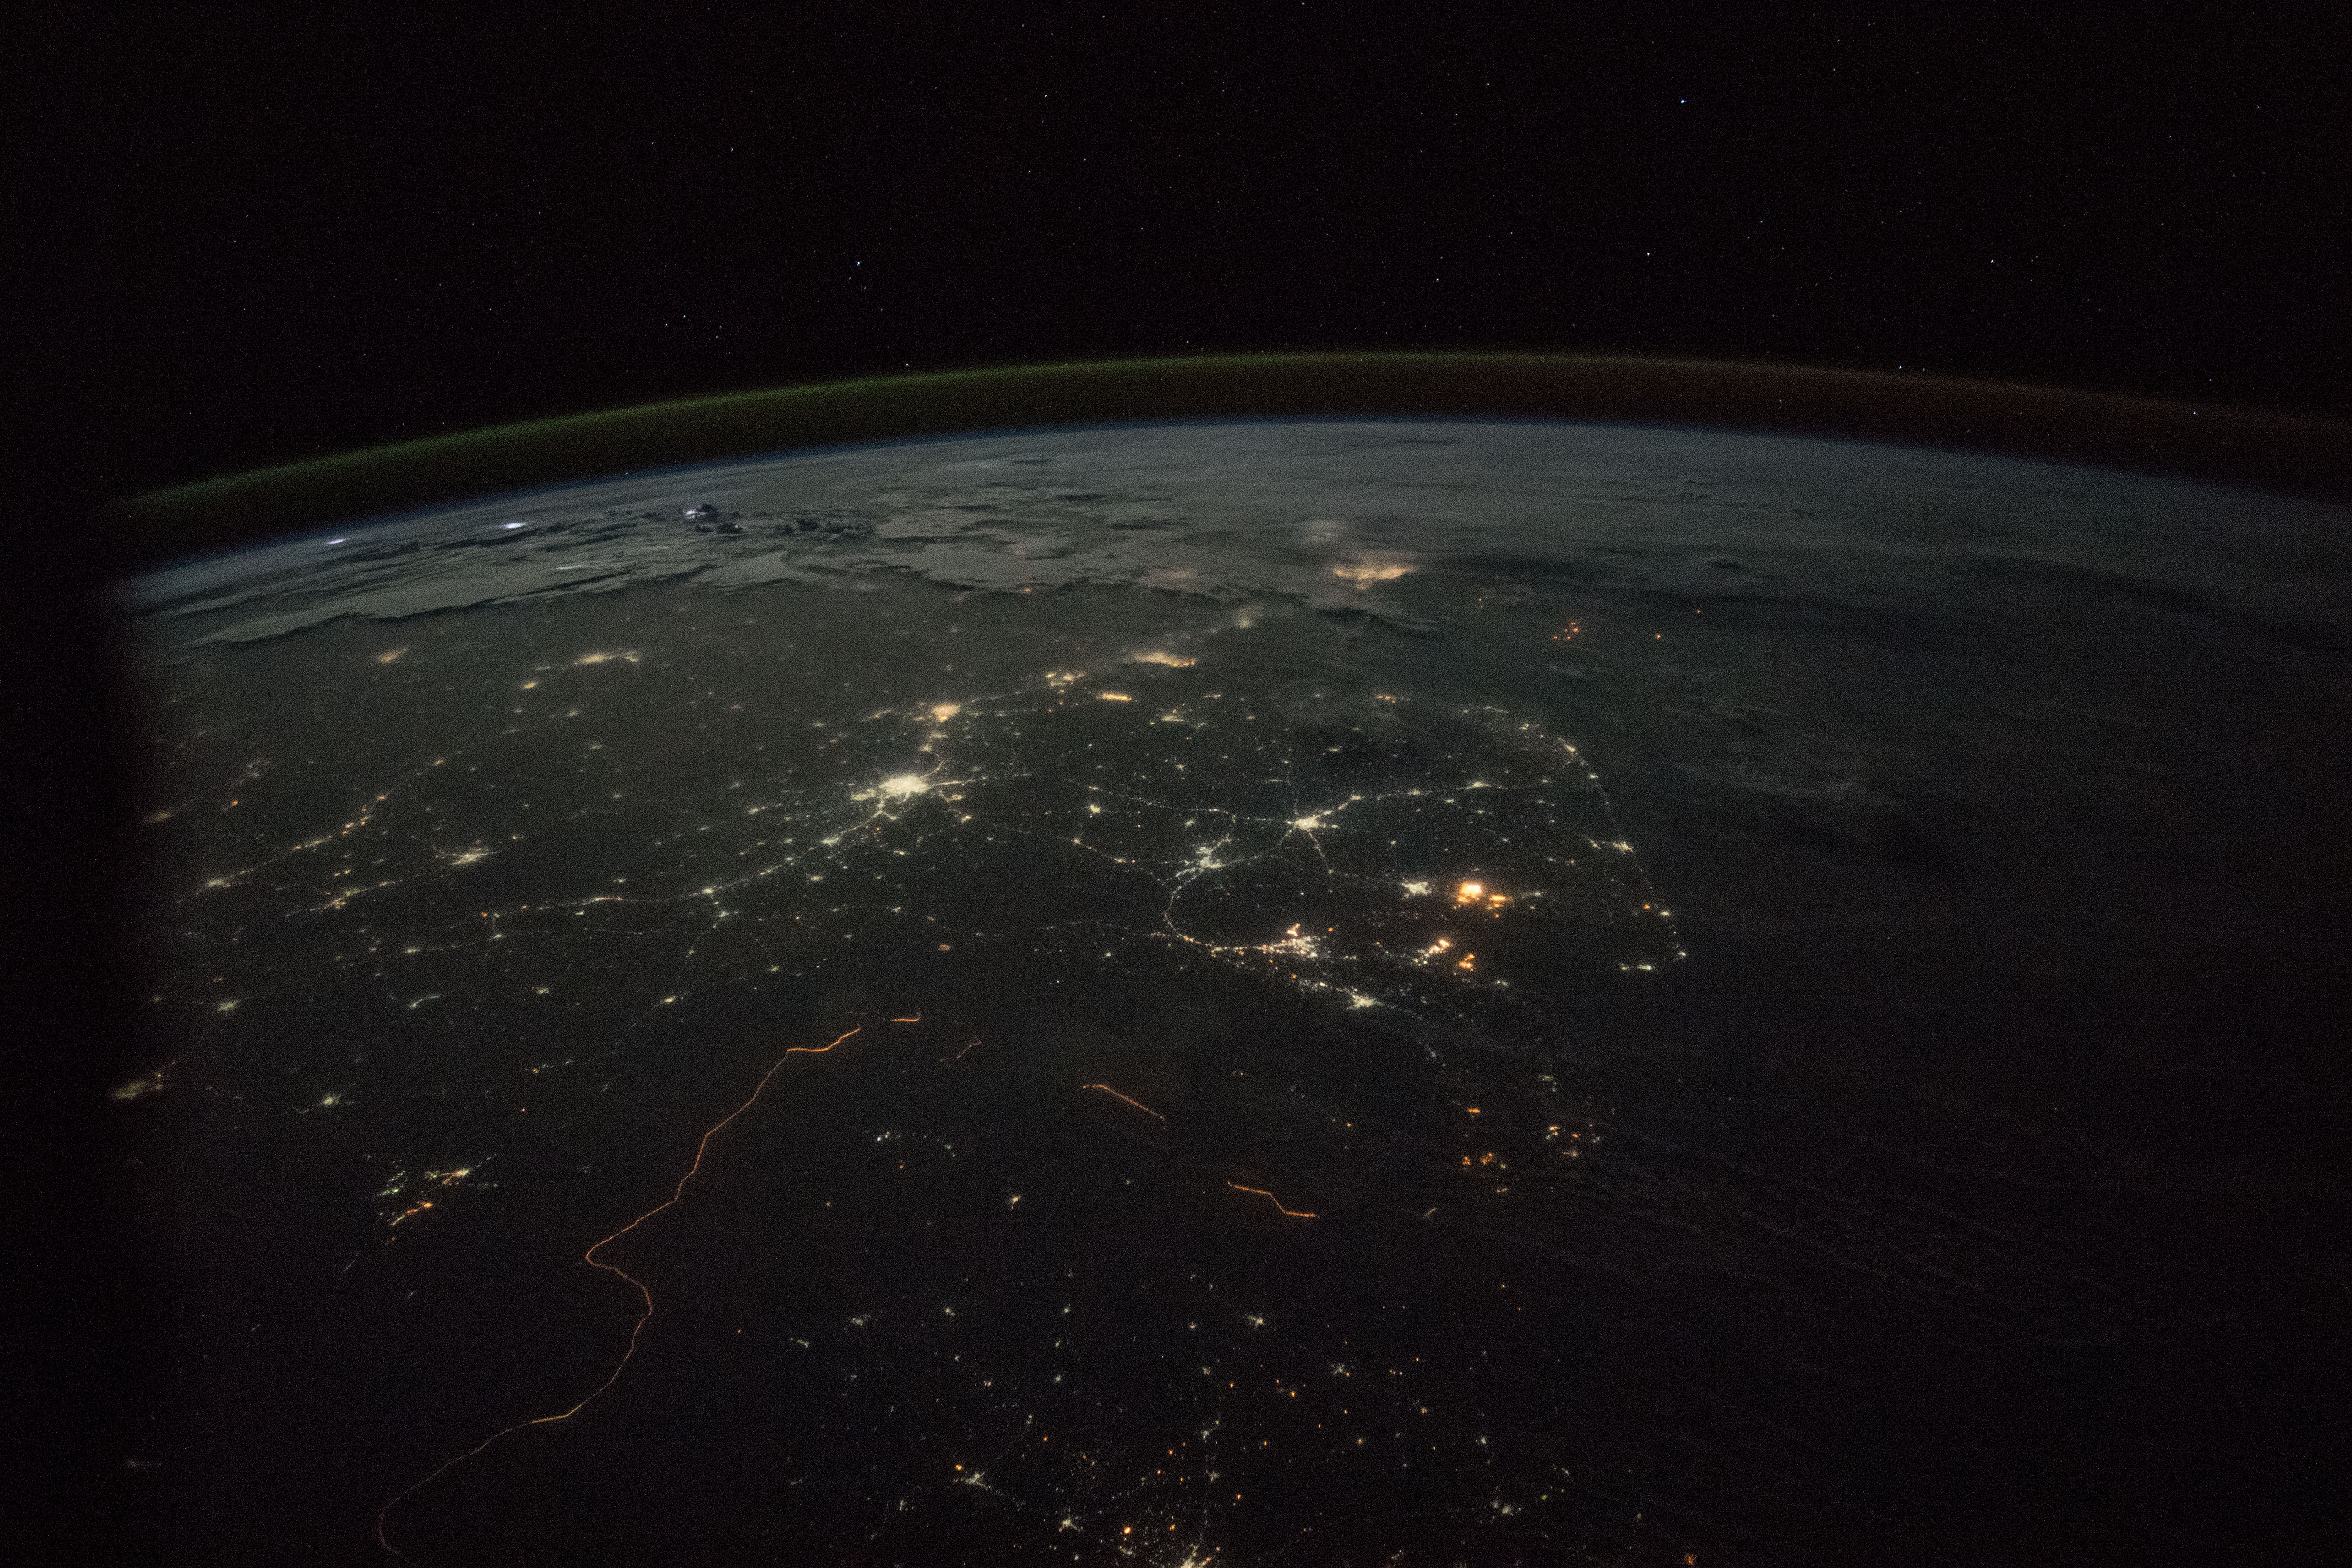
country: INDIA
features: DARK EARTHOBS, PAKISTAN, AHMEDABAD
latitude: 22.5
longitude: 71.5
